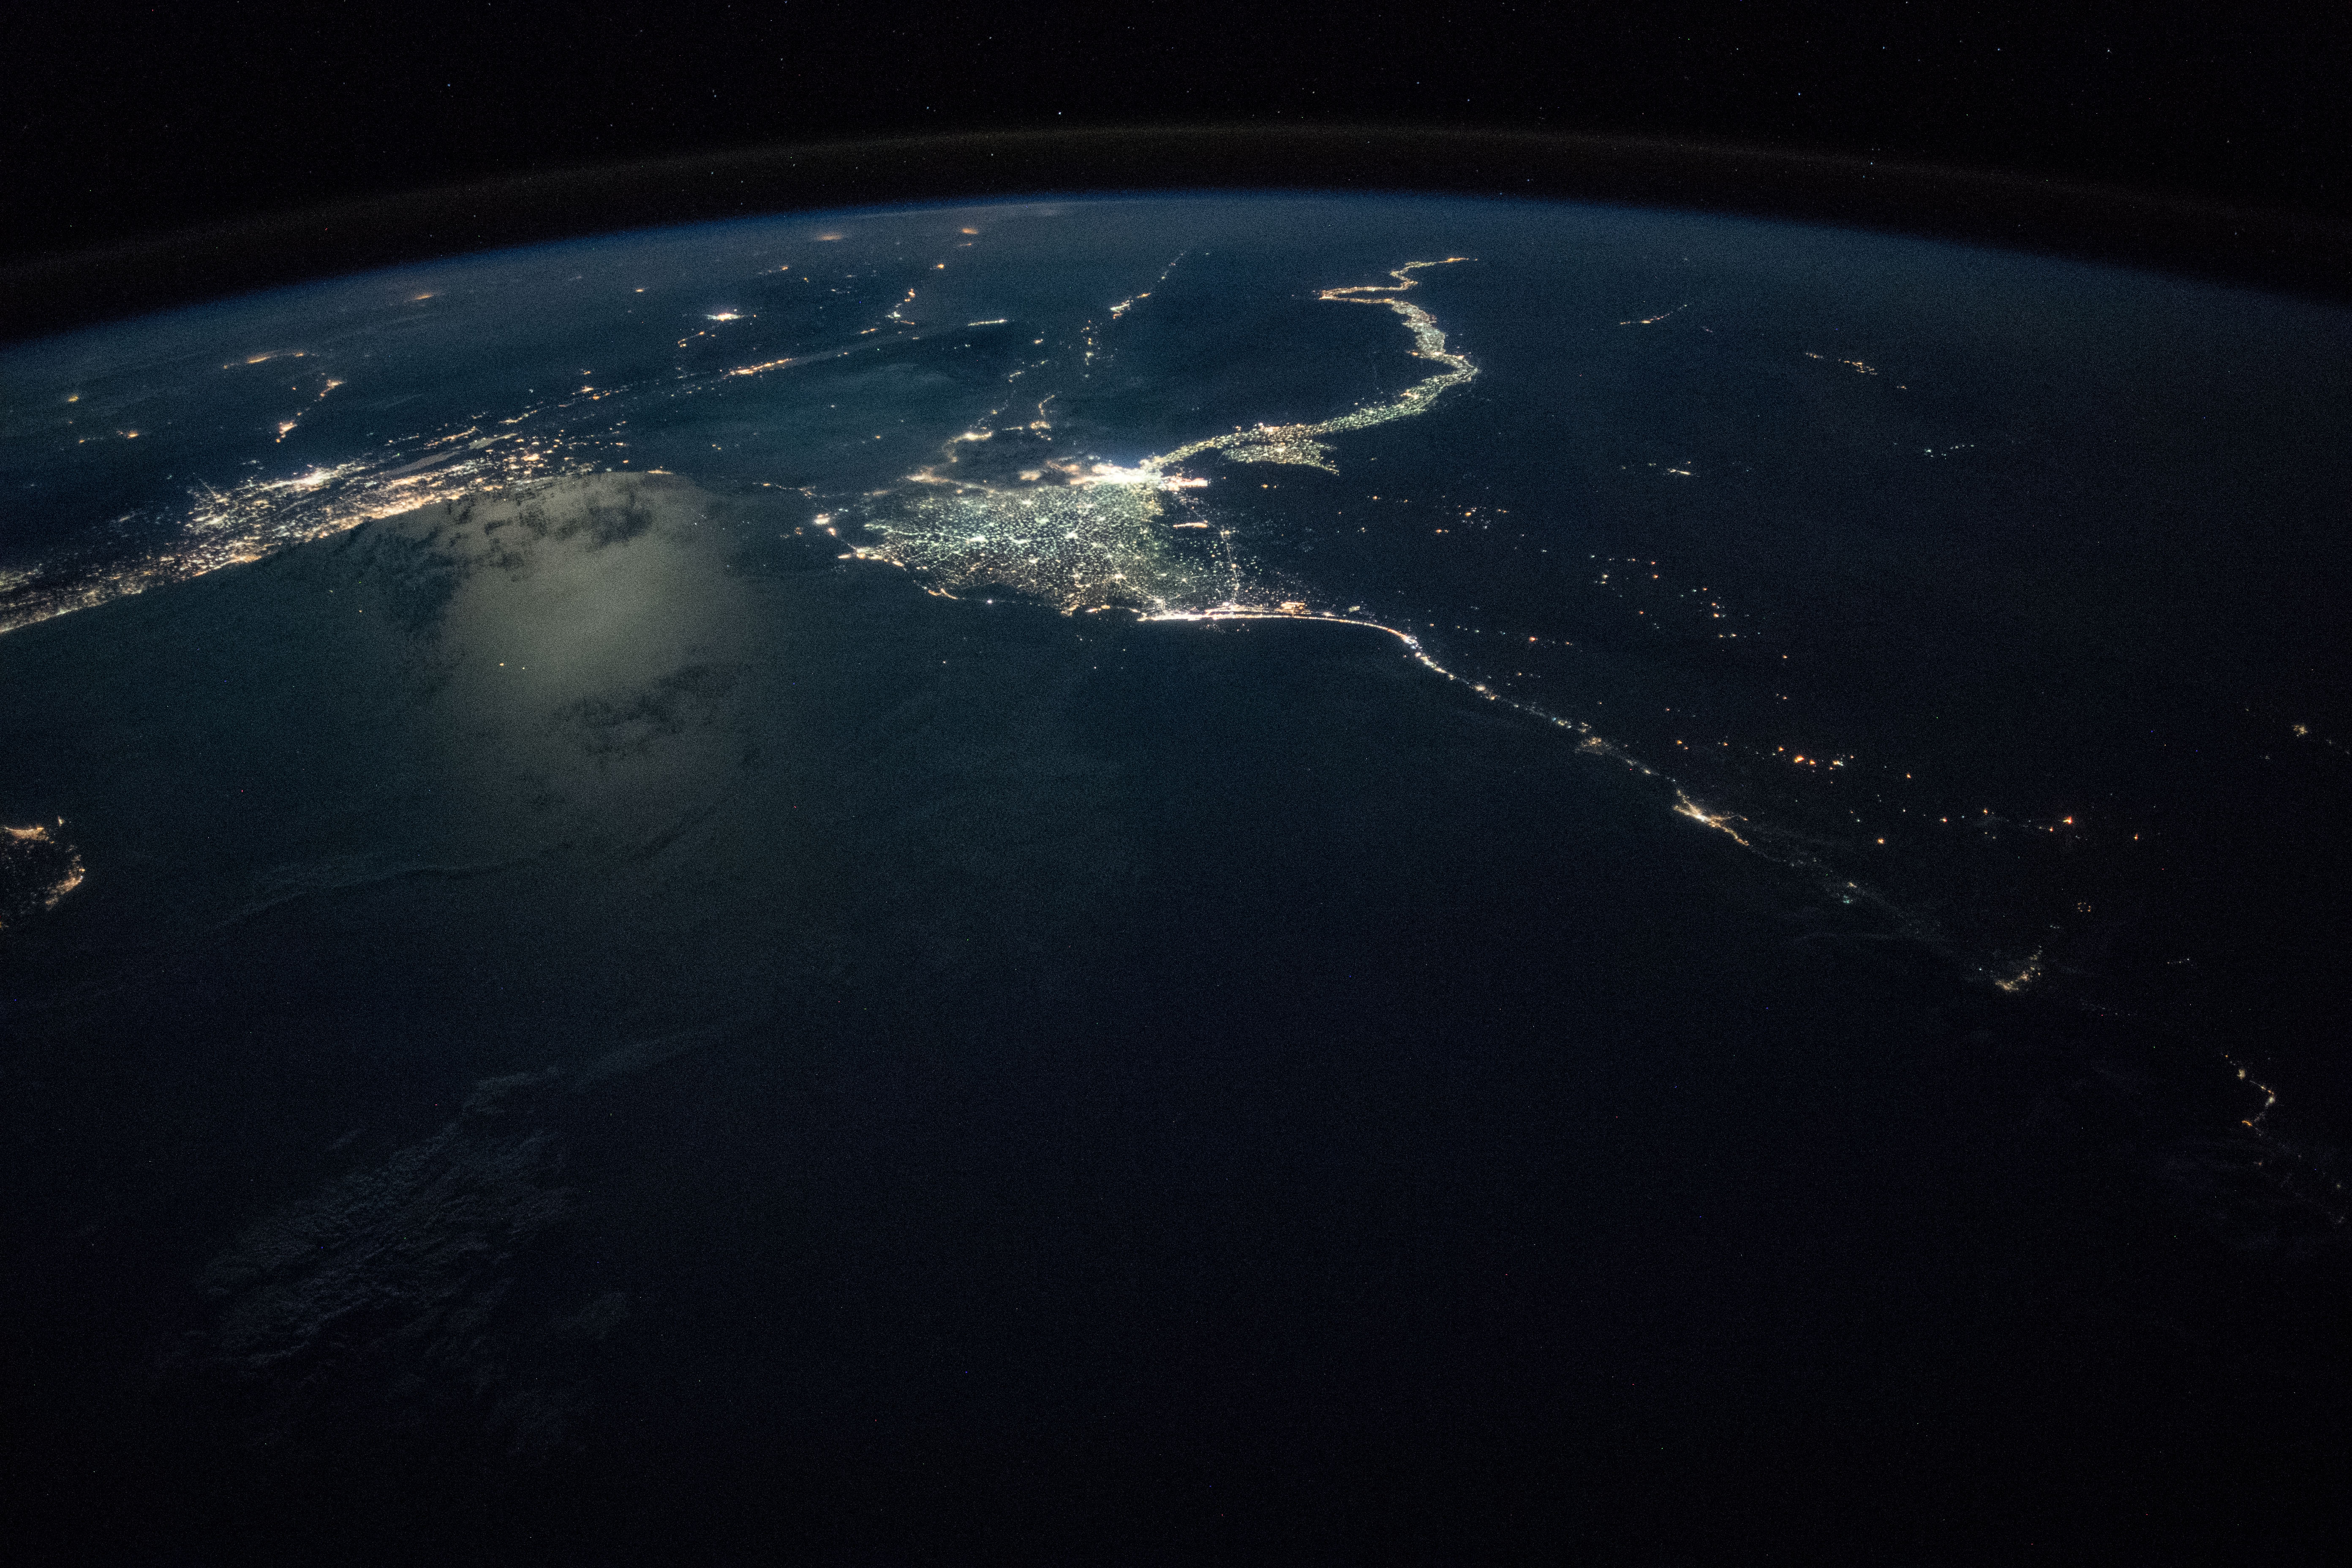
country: MEDITERRANEAN SEA
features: NILE RIVER, NILE DELTA, CAIRO CITY, ALEXANDRIA CITY, IDKU CITY, PORT SAID, GAZA STRIP, MEDITERRANEAN SEA, NIGHT, EARTH LIMB
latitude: 32.1
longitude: 29.5
